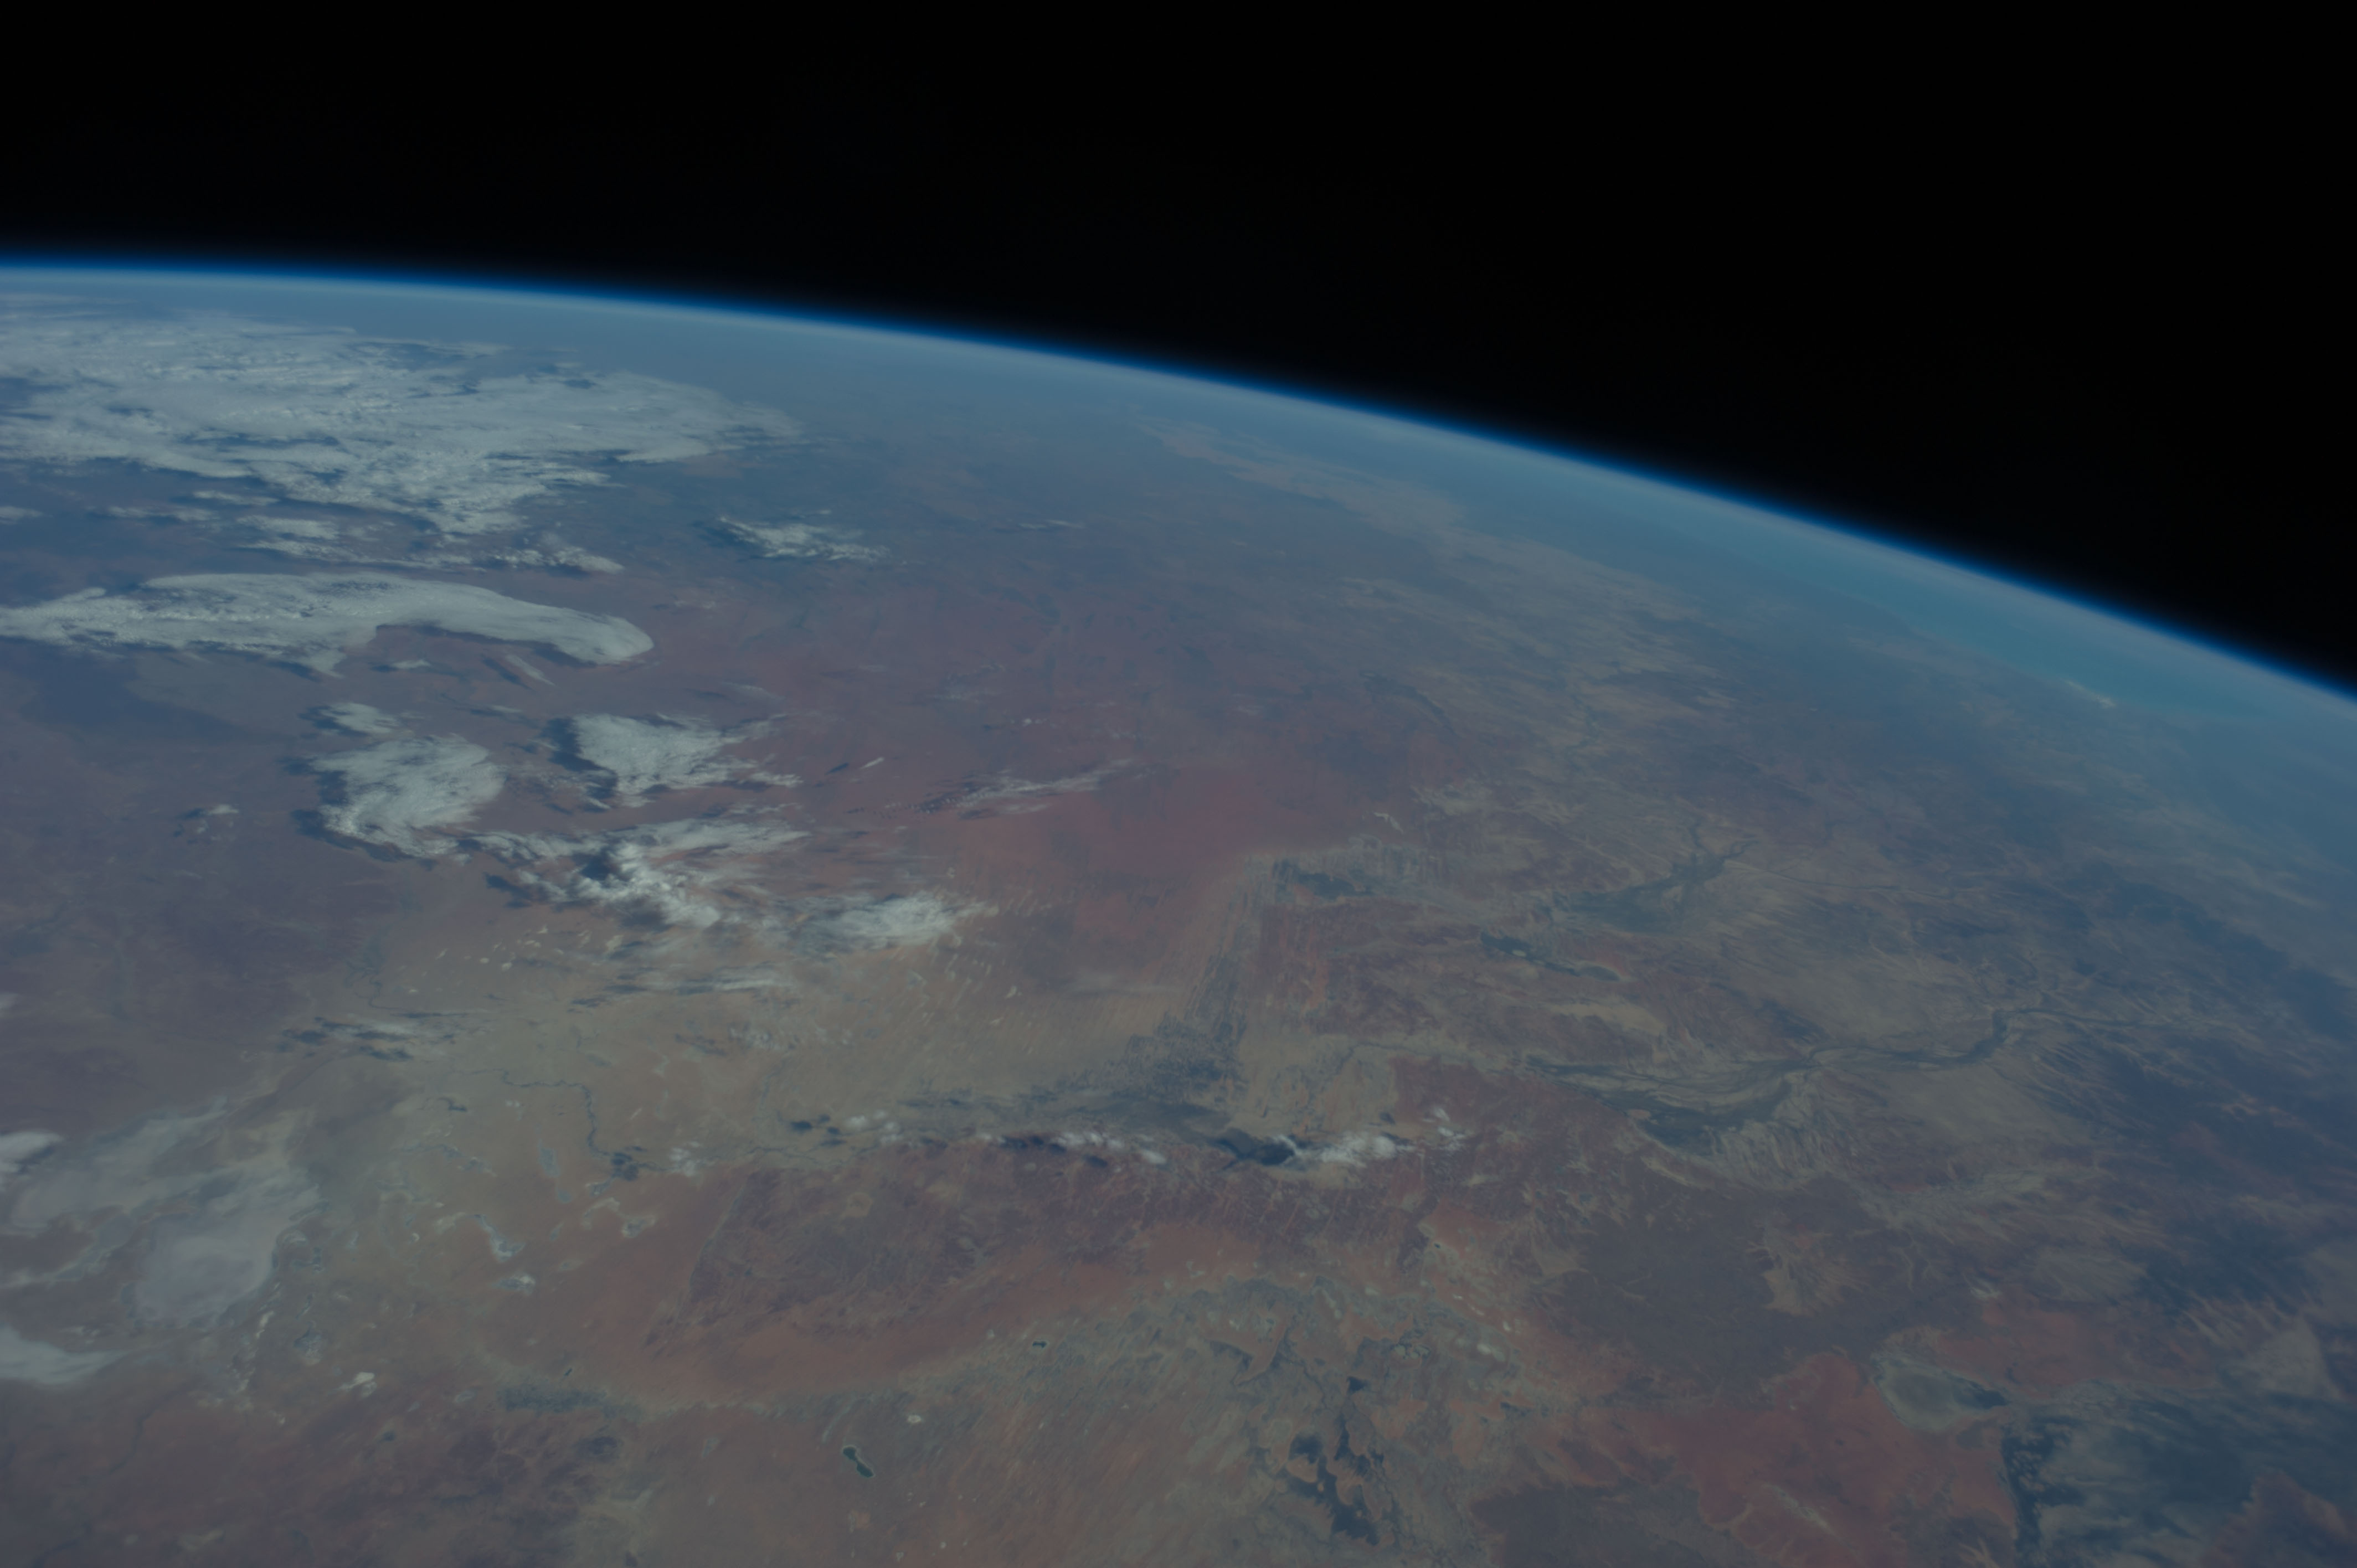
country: AUSTRALIA-Q
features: SIMPSON DES., L. EYRE, L. YAMMA YAMMA, ATMOSPHERIC LIMB
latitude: -25.5
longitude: 139.0
